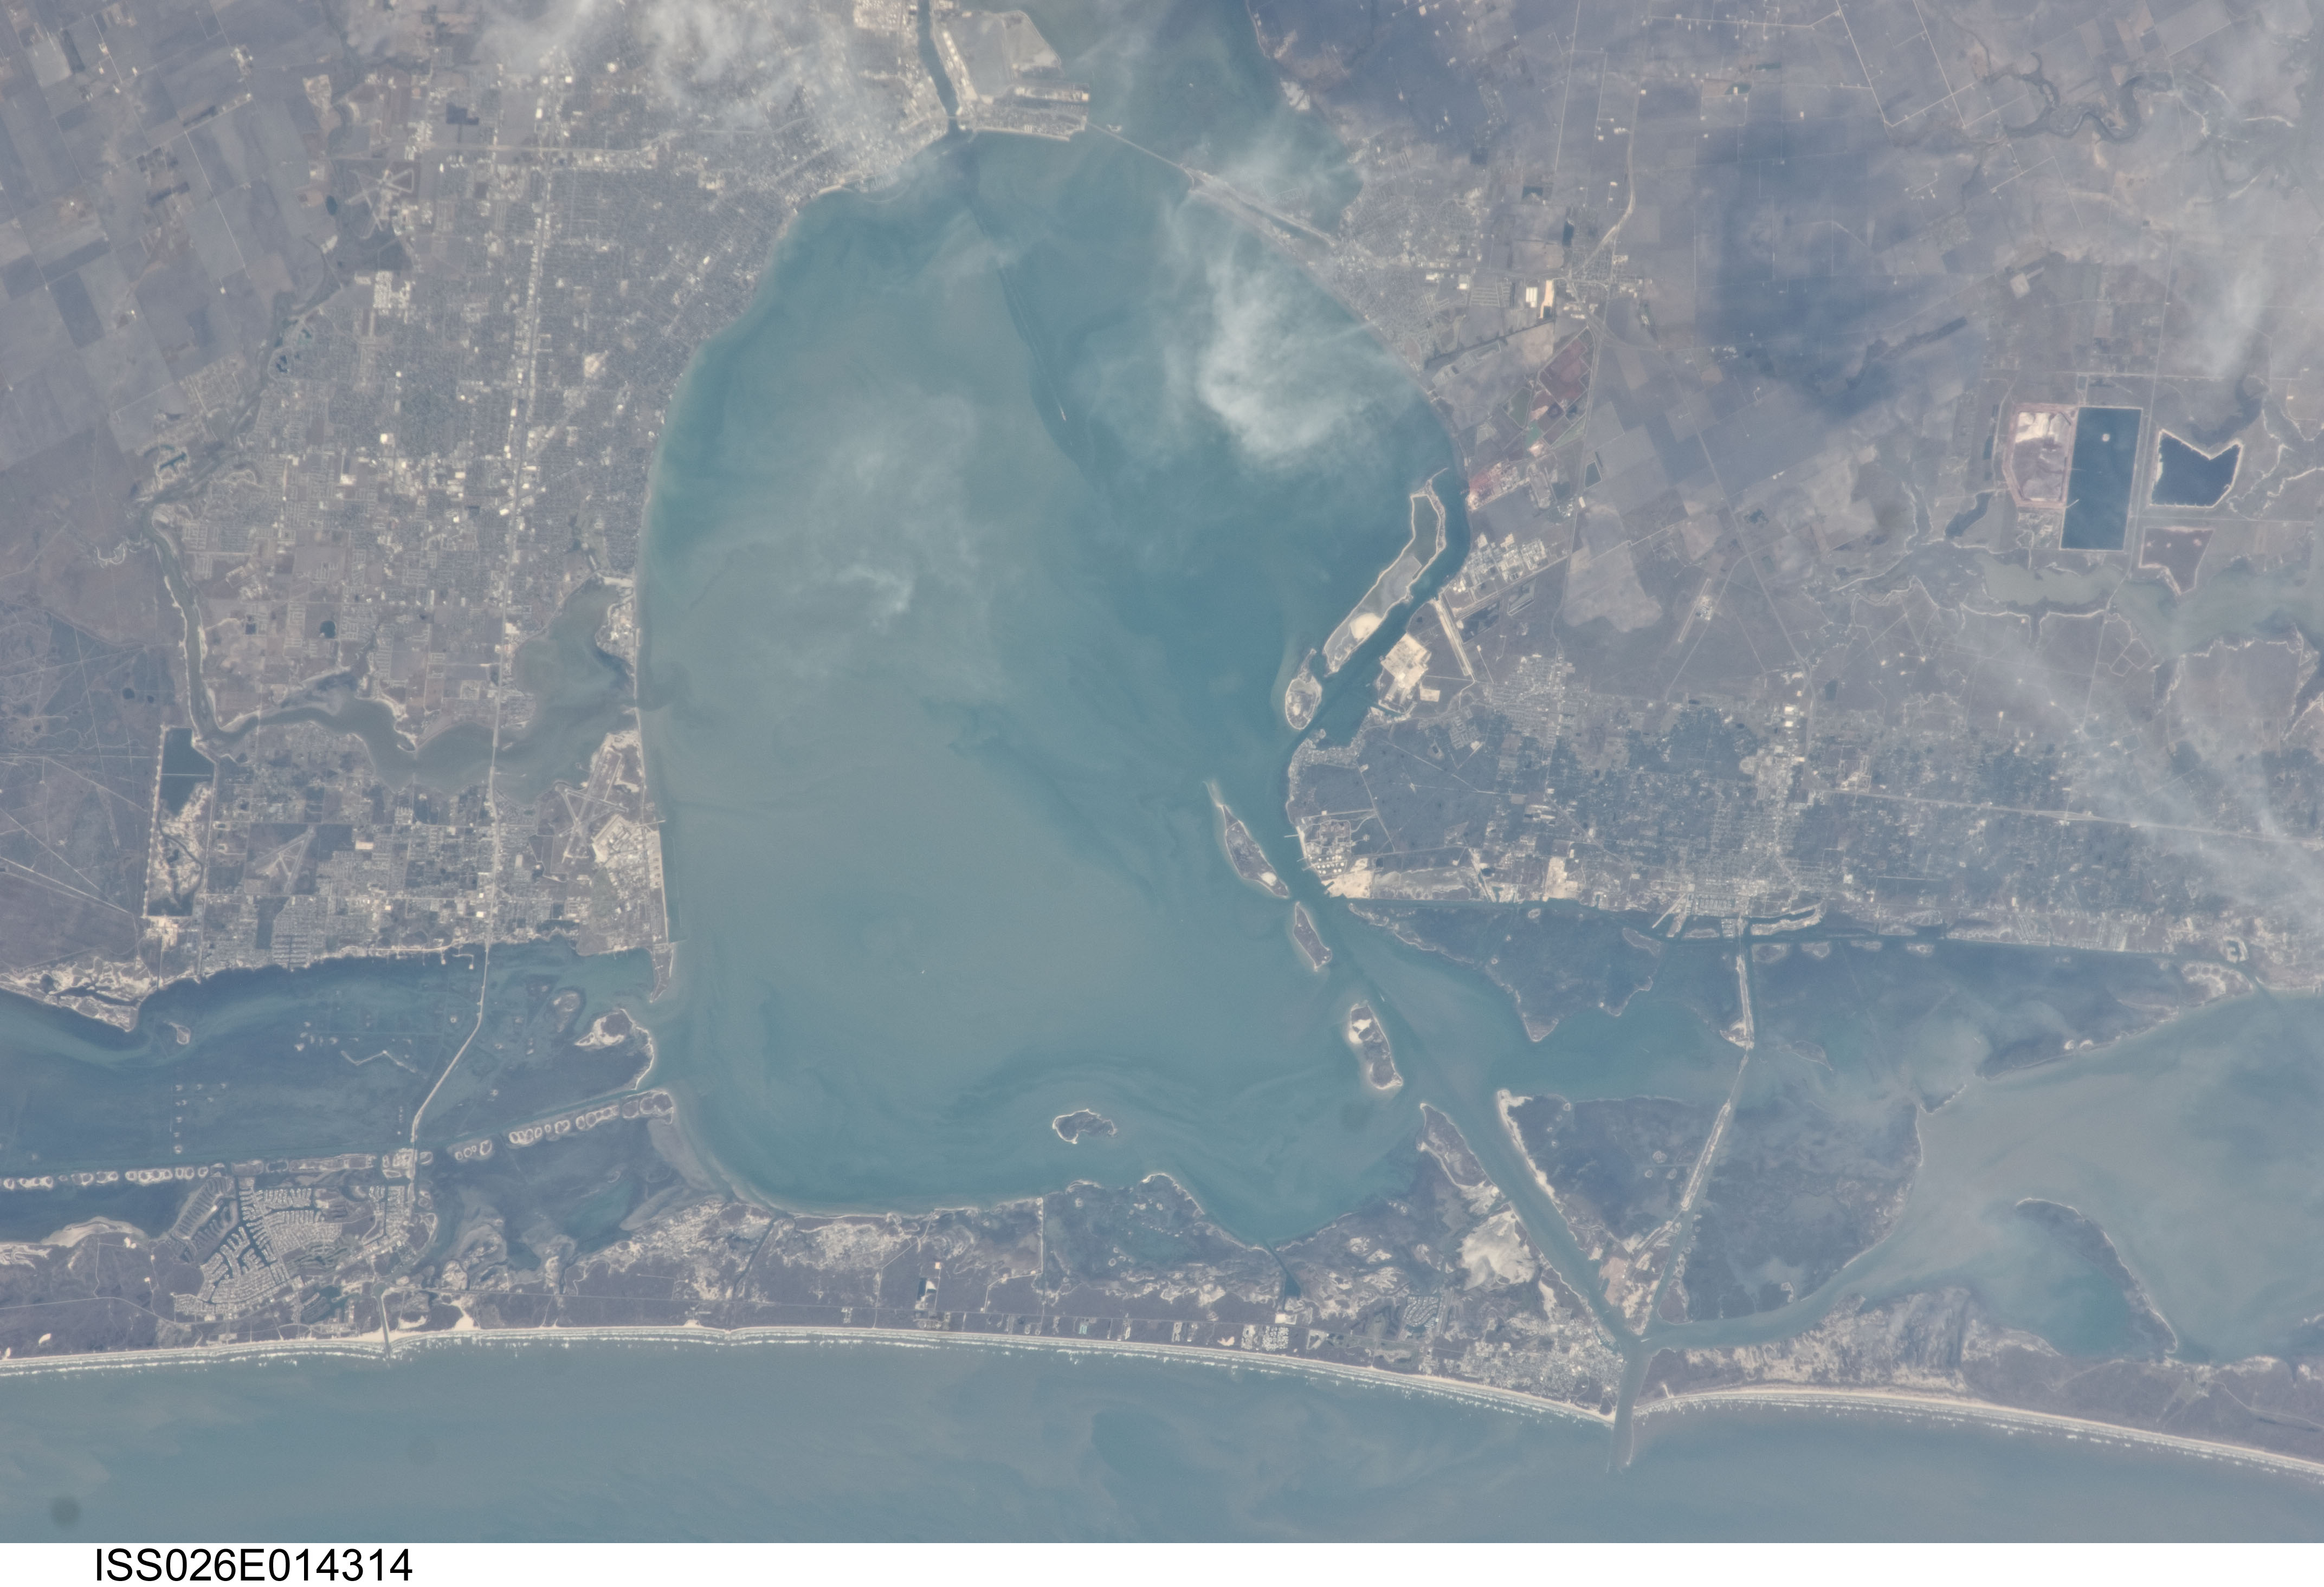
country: USA-TEXAS
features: CORPUS CHRISTI, CORPUS CHRISTI BAY, MUSTANG ISLAND, ARANSAS PASS
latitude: 27.8
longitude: -97.2
